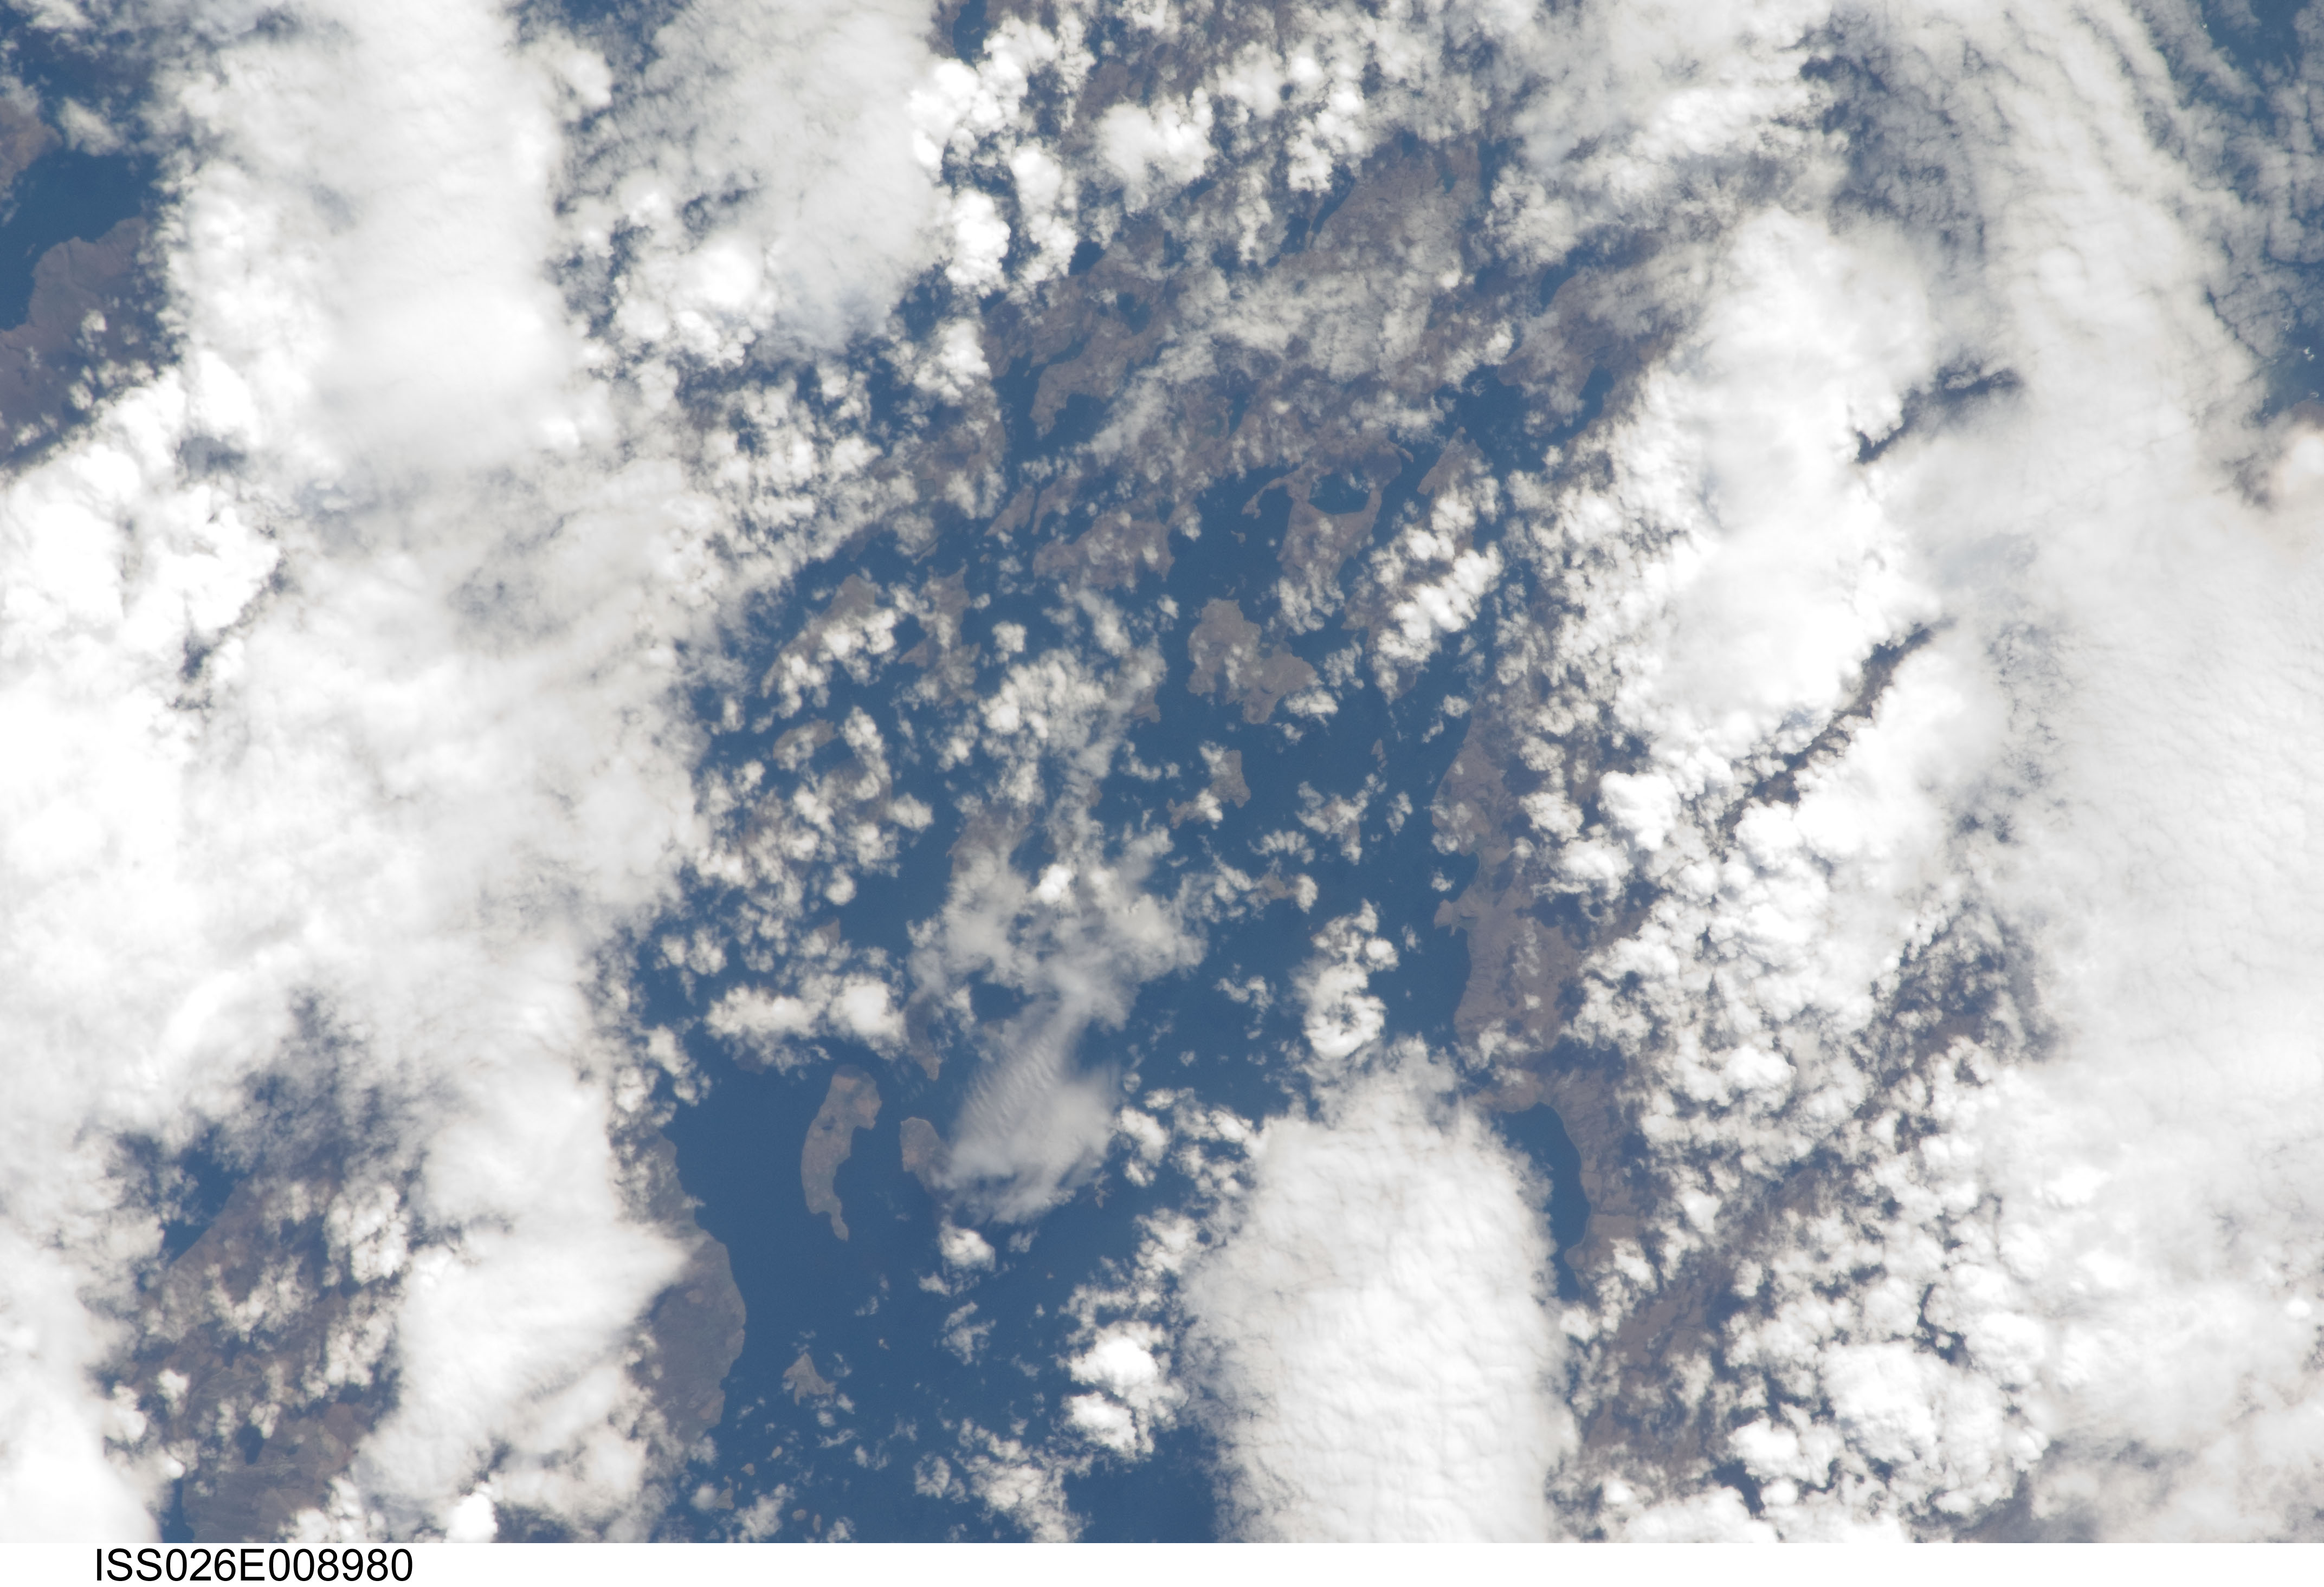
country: KERGUELEN ILES
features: GULF OF MORBIHAN, NUMEROUS ISLANDS
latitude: -49.5
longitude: 70.0
